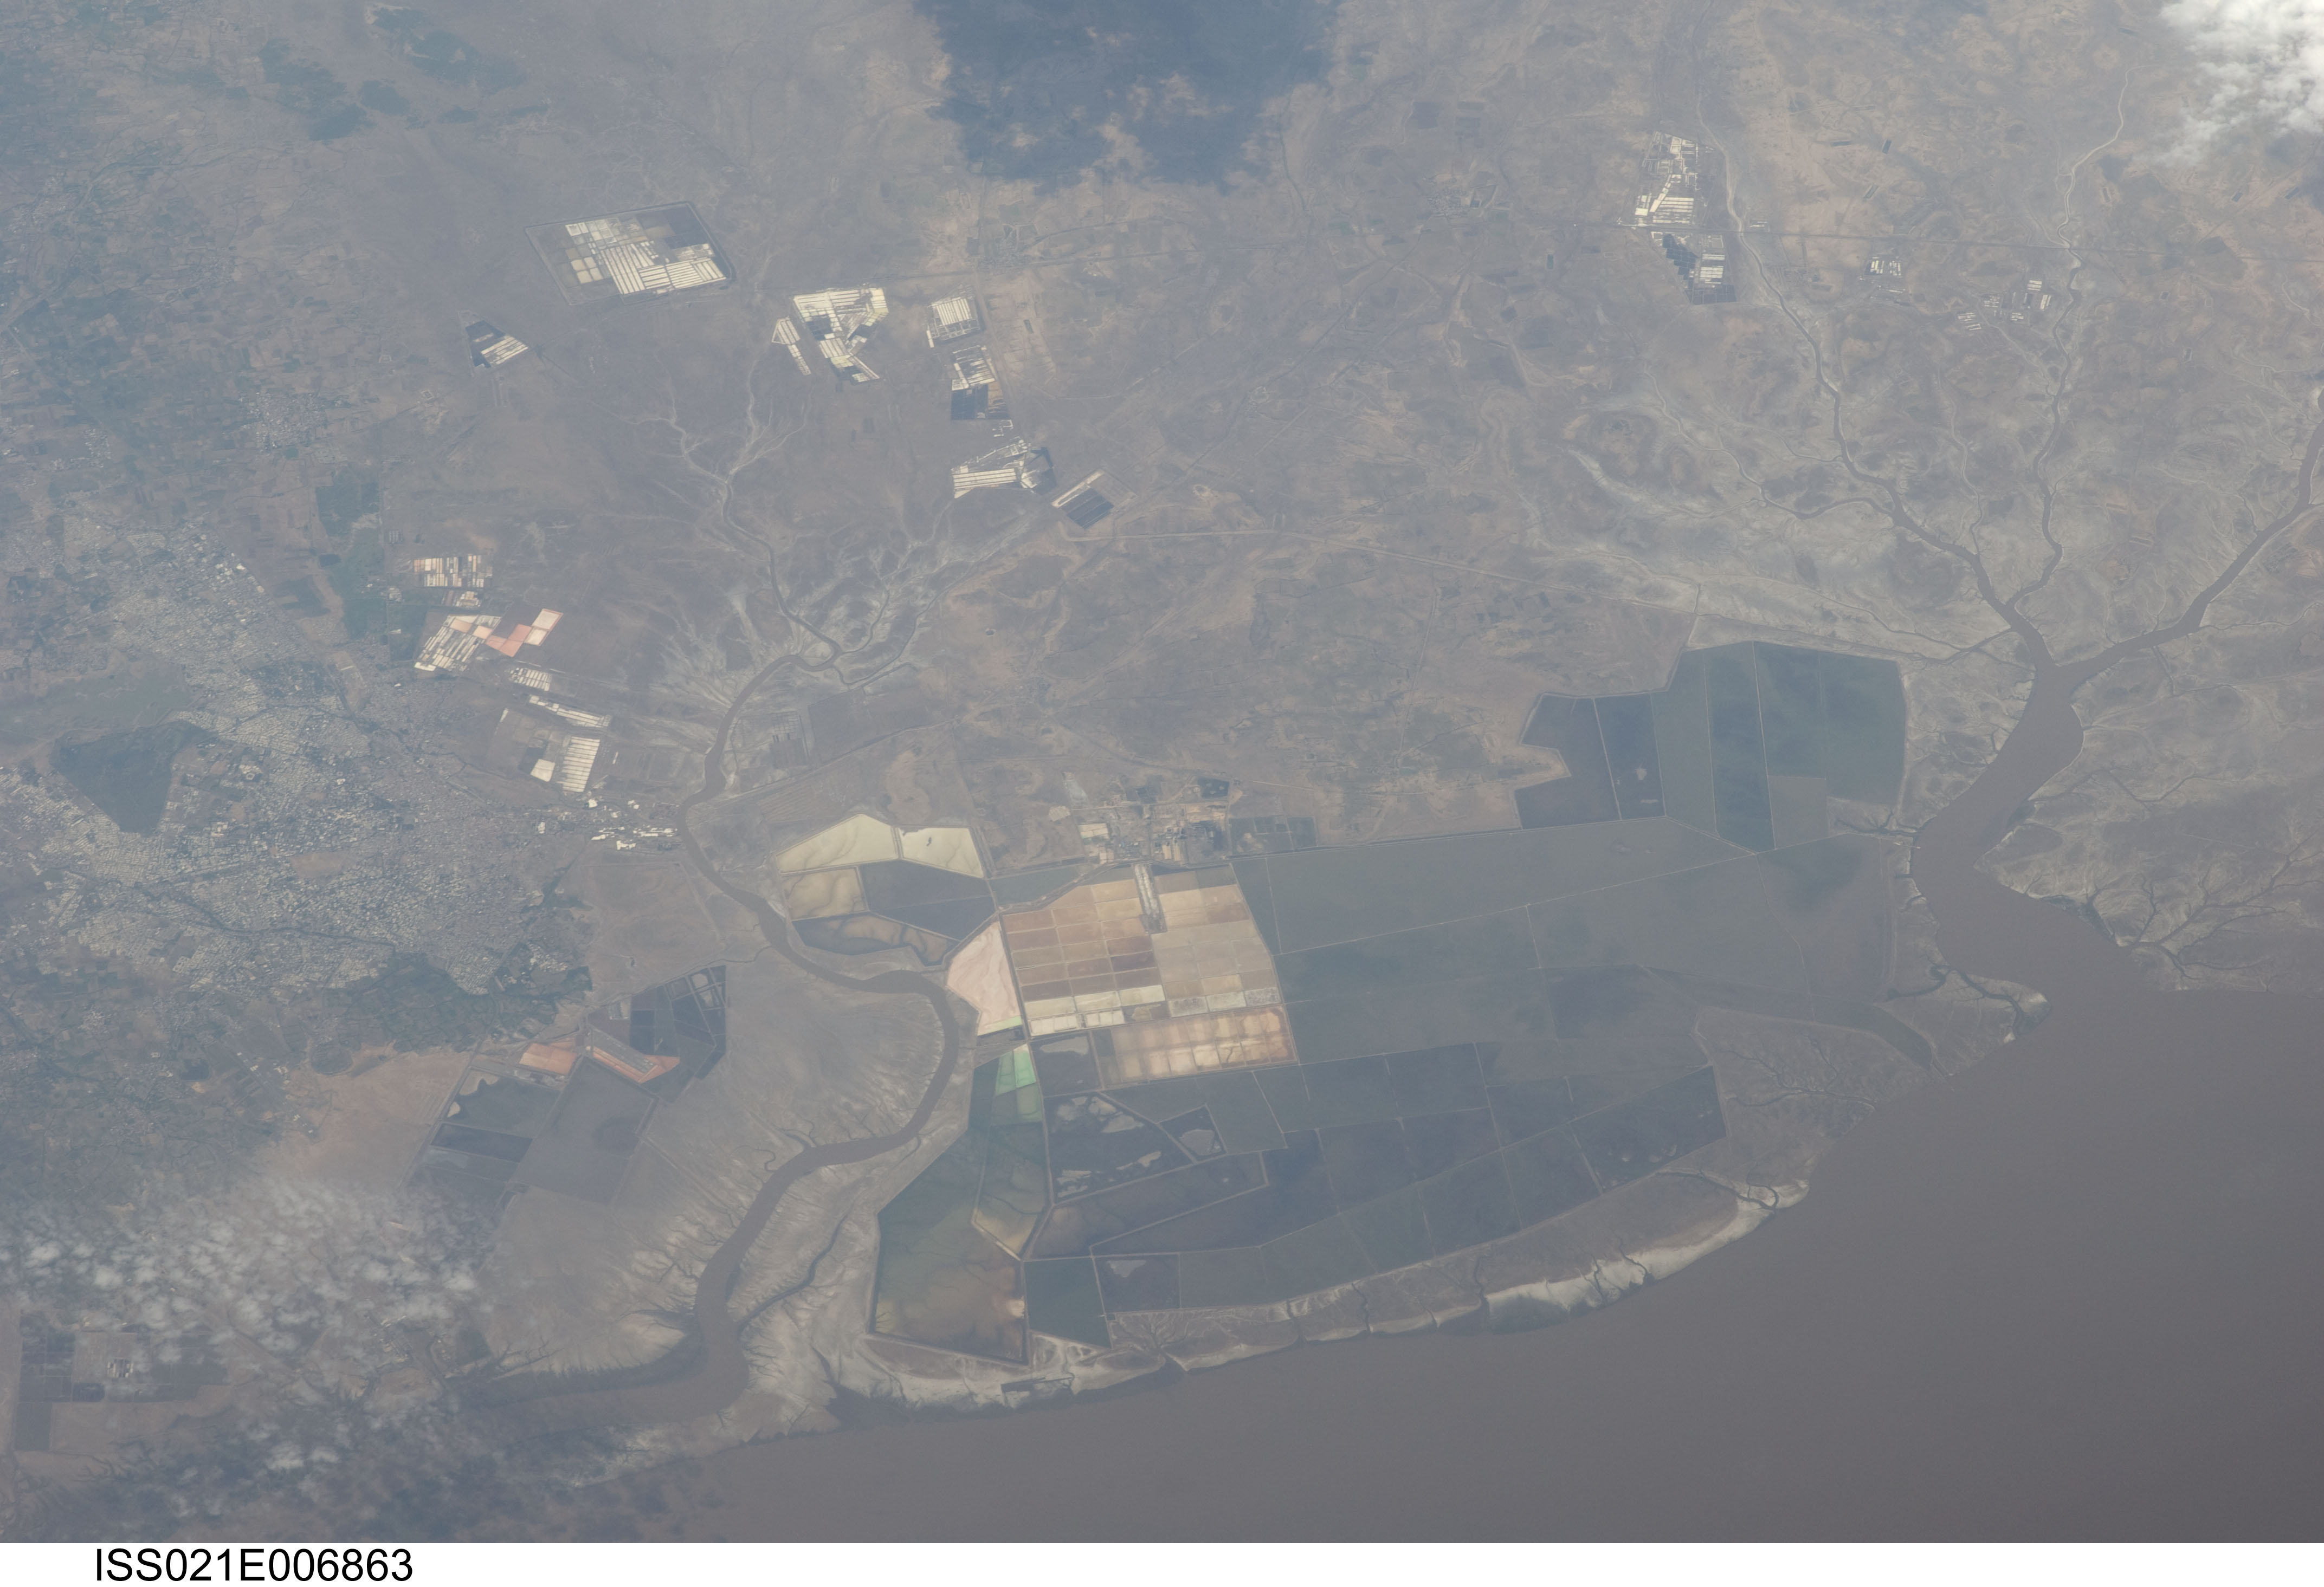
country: INDIA
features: BHAVNAGAR,THE BHAVNAGAR SALT & INDUSTRIAL WORKS,GULF OF KHAMBHAT,BHAVNAGAR AIRPORT (VABV),SALT FLATS
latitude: 21.9
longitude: 72.2
